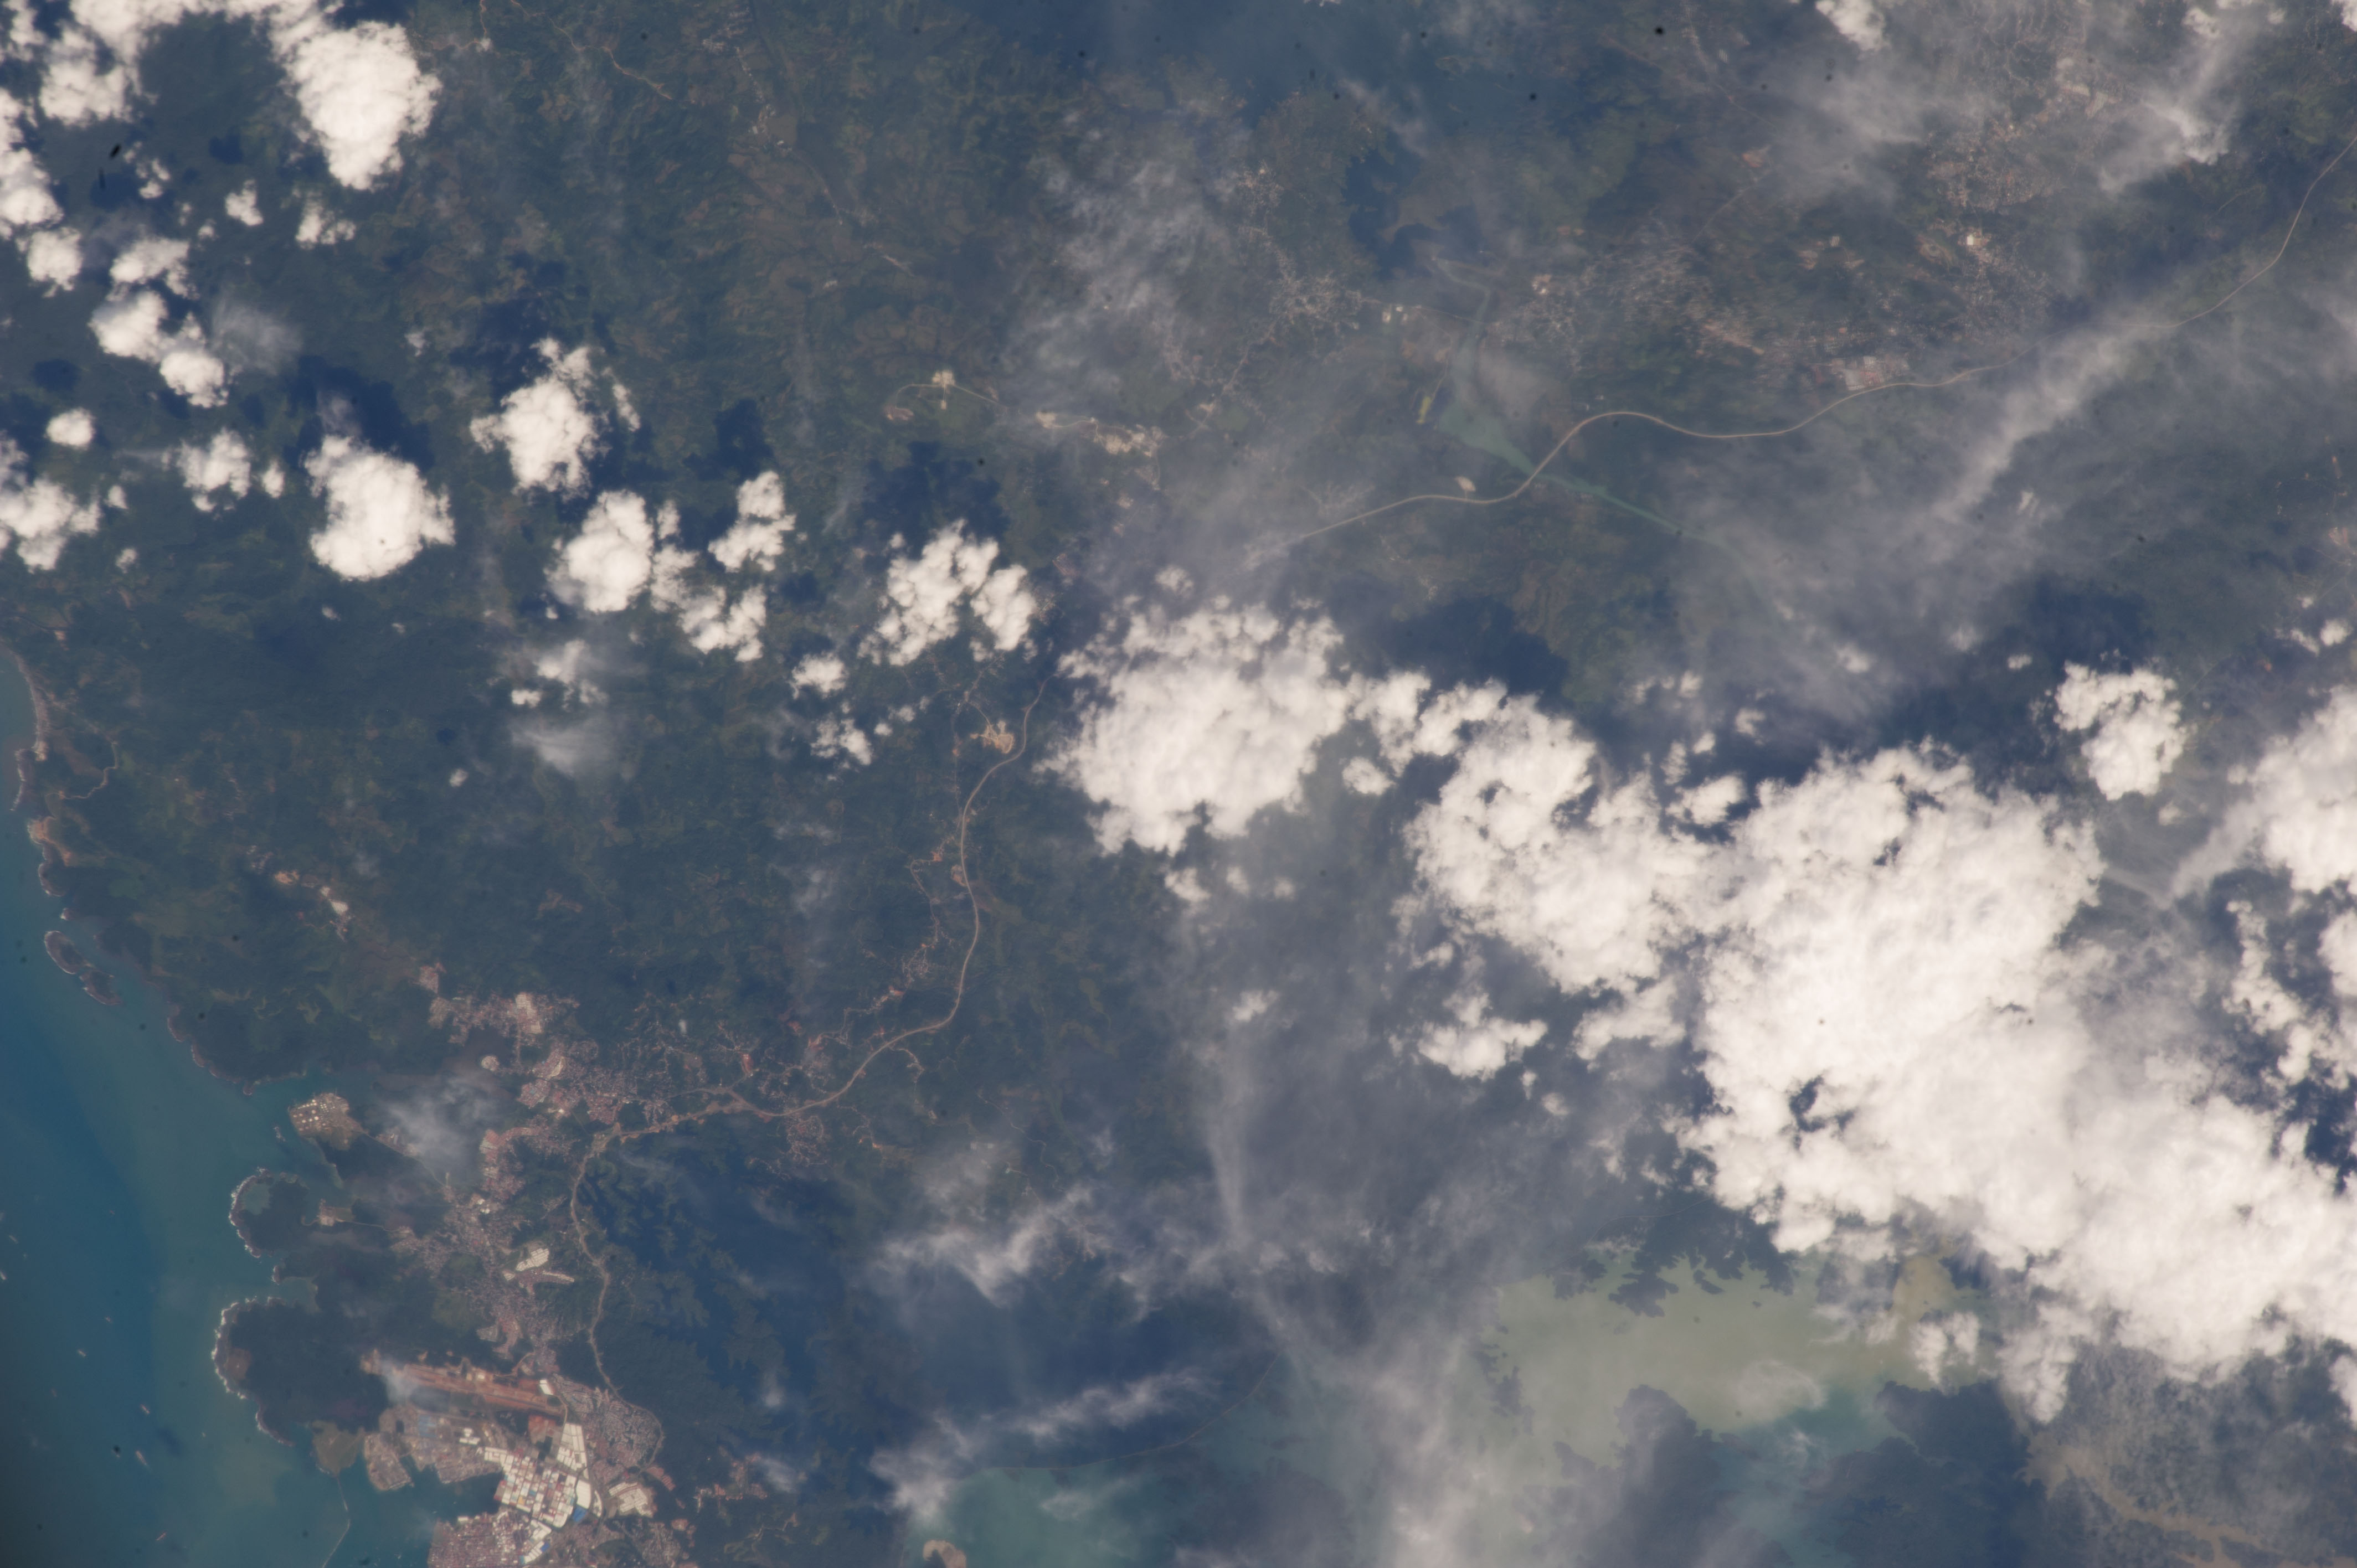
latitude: 9.5
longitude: -80.0
